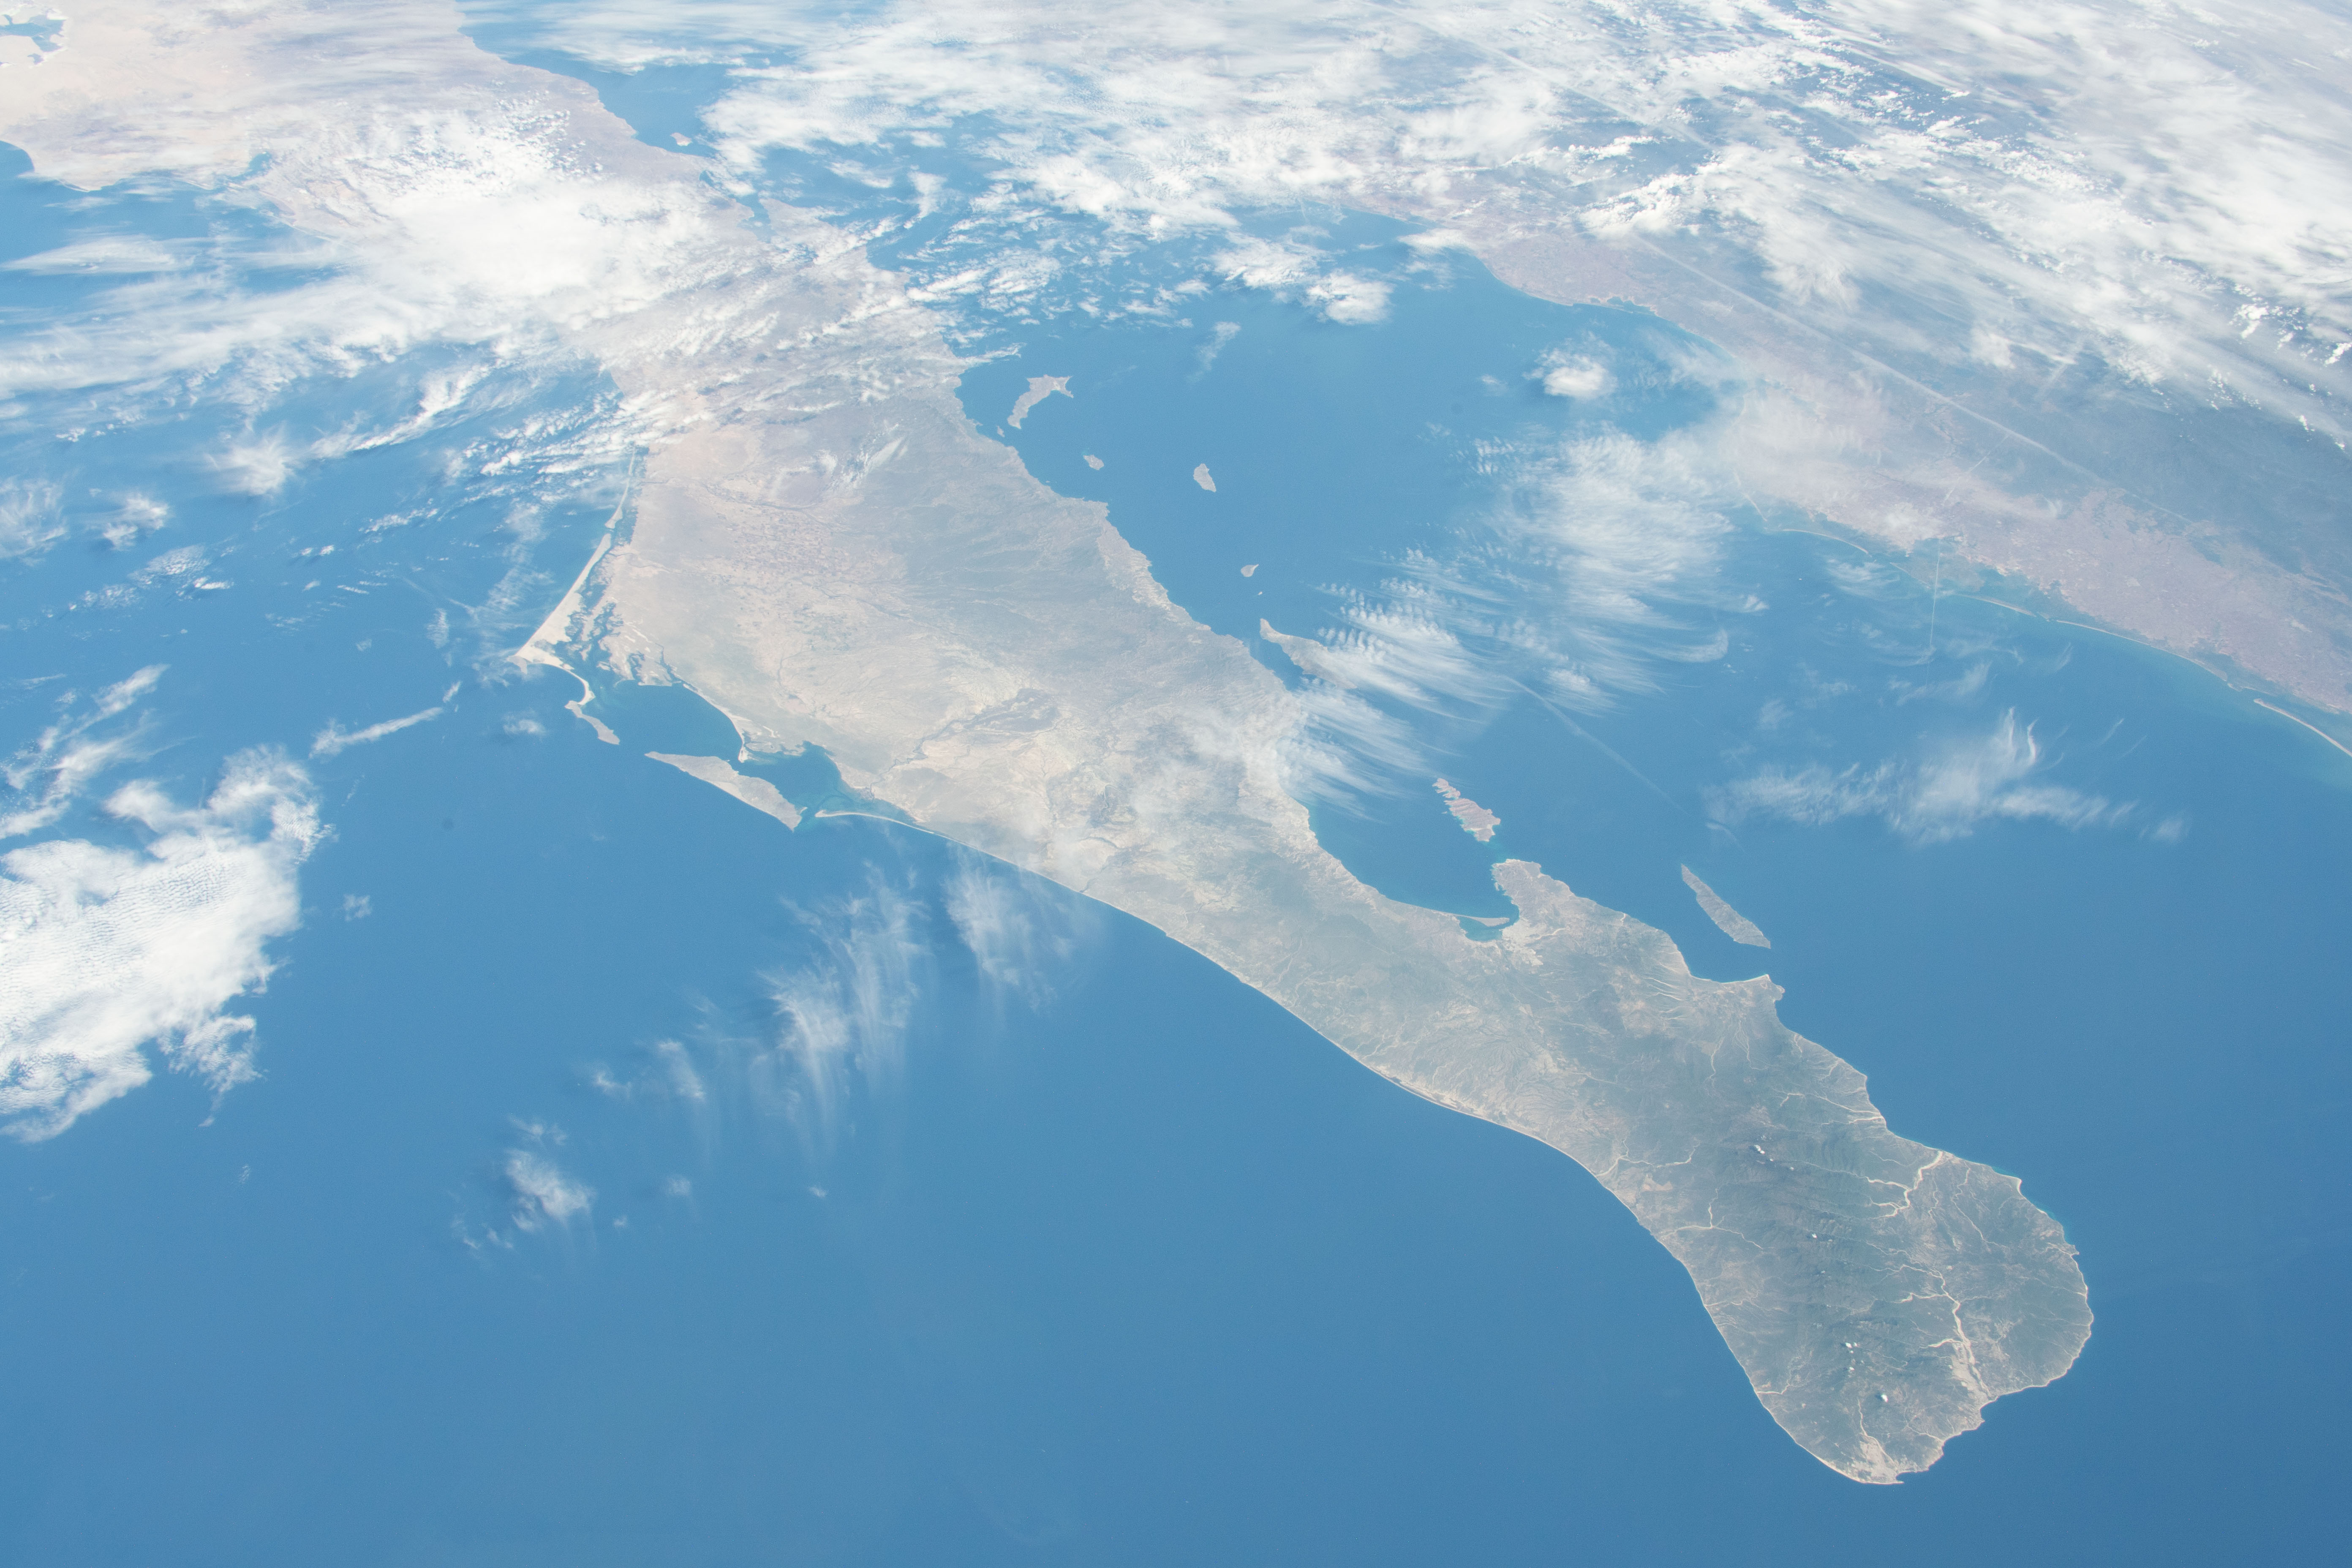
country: MEXICO
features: GULF OF CALIFORNIA, BAJA CALIFORNIA SUR
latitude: 26.5
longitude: -112.0
